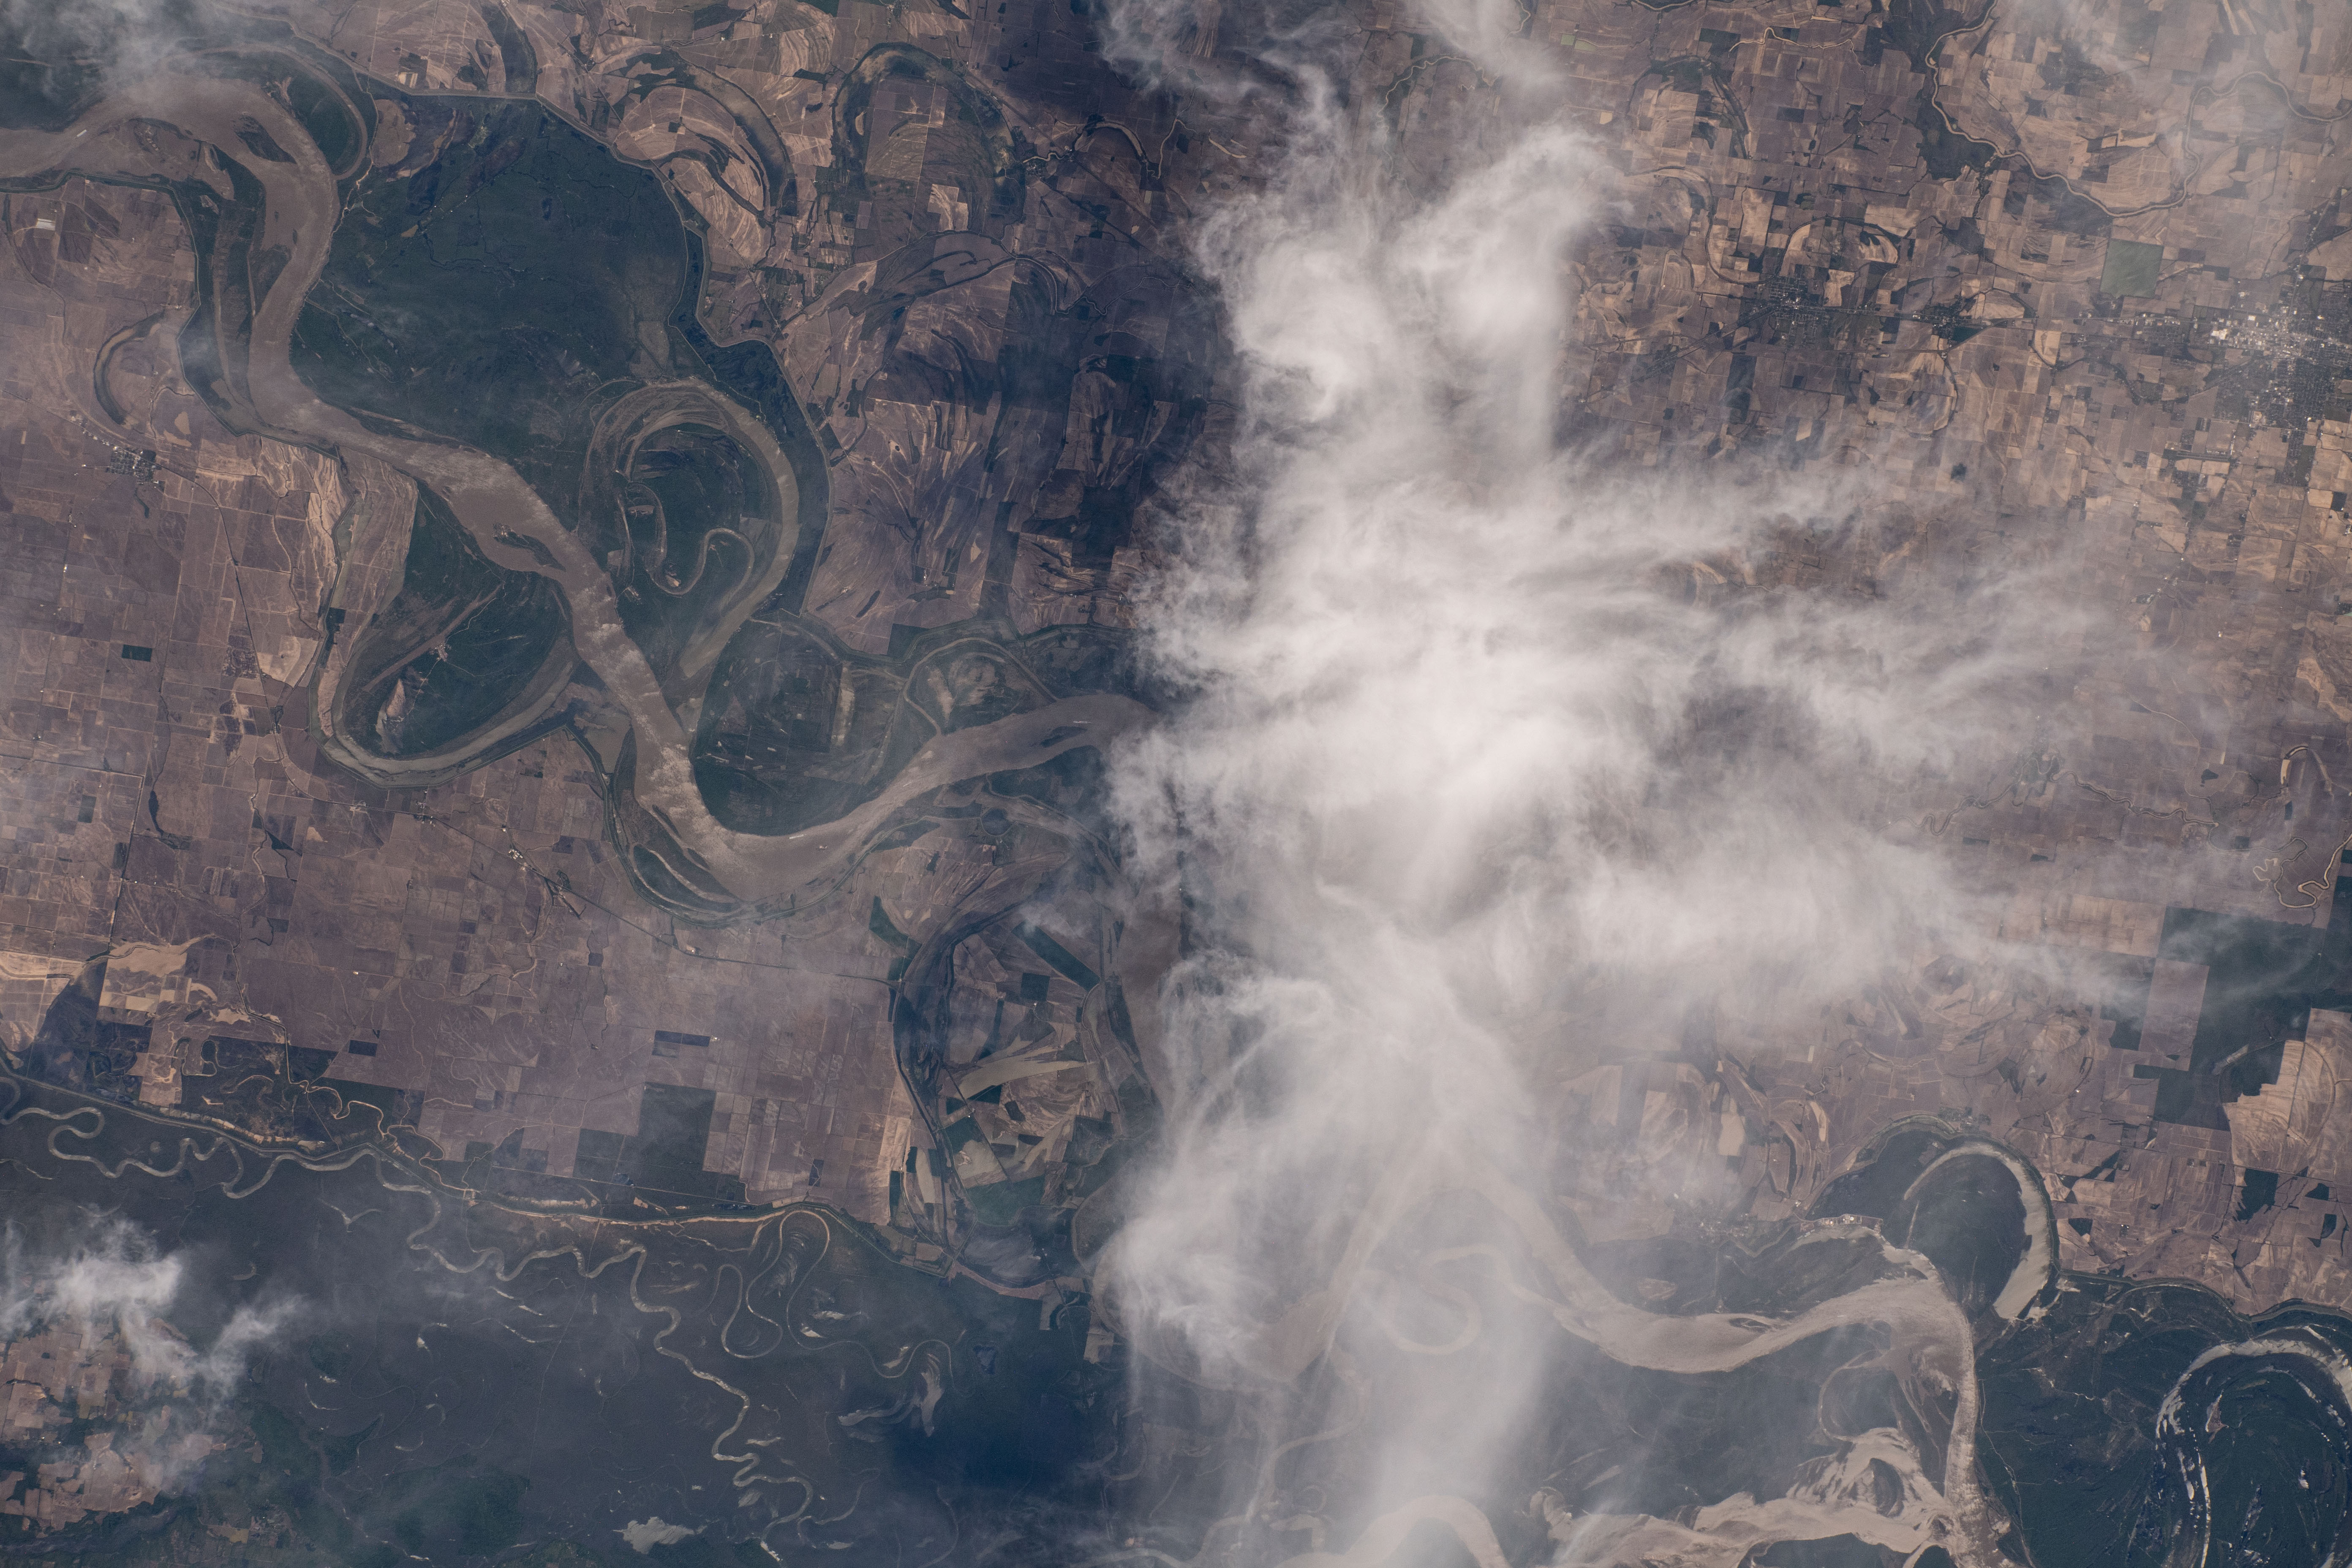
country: USA-MISSISSIPPI
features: MISSISSIPPI RIVER, DESOTO LAKE
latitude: 34.0
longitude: -90.9
